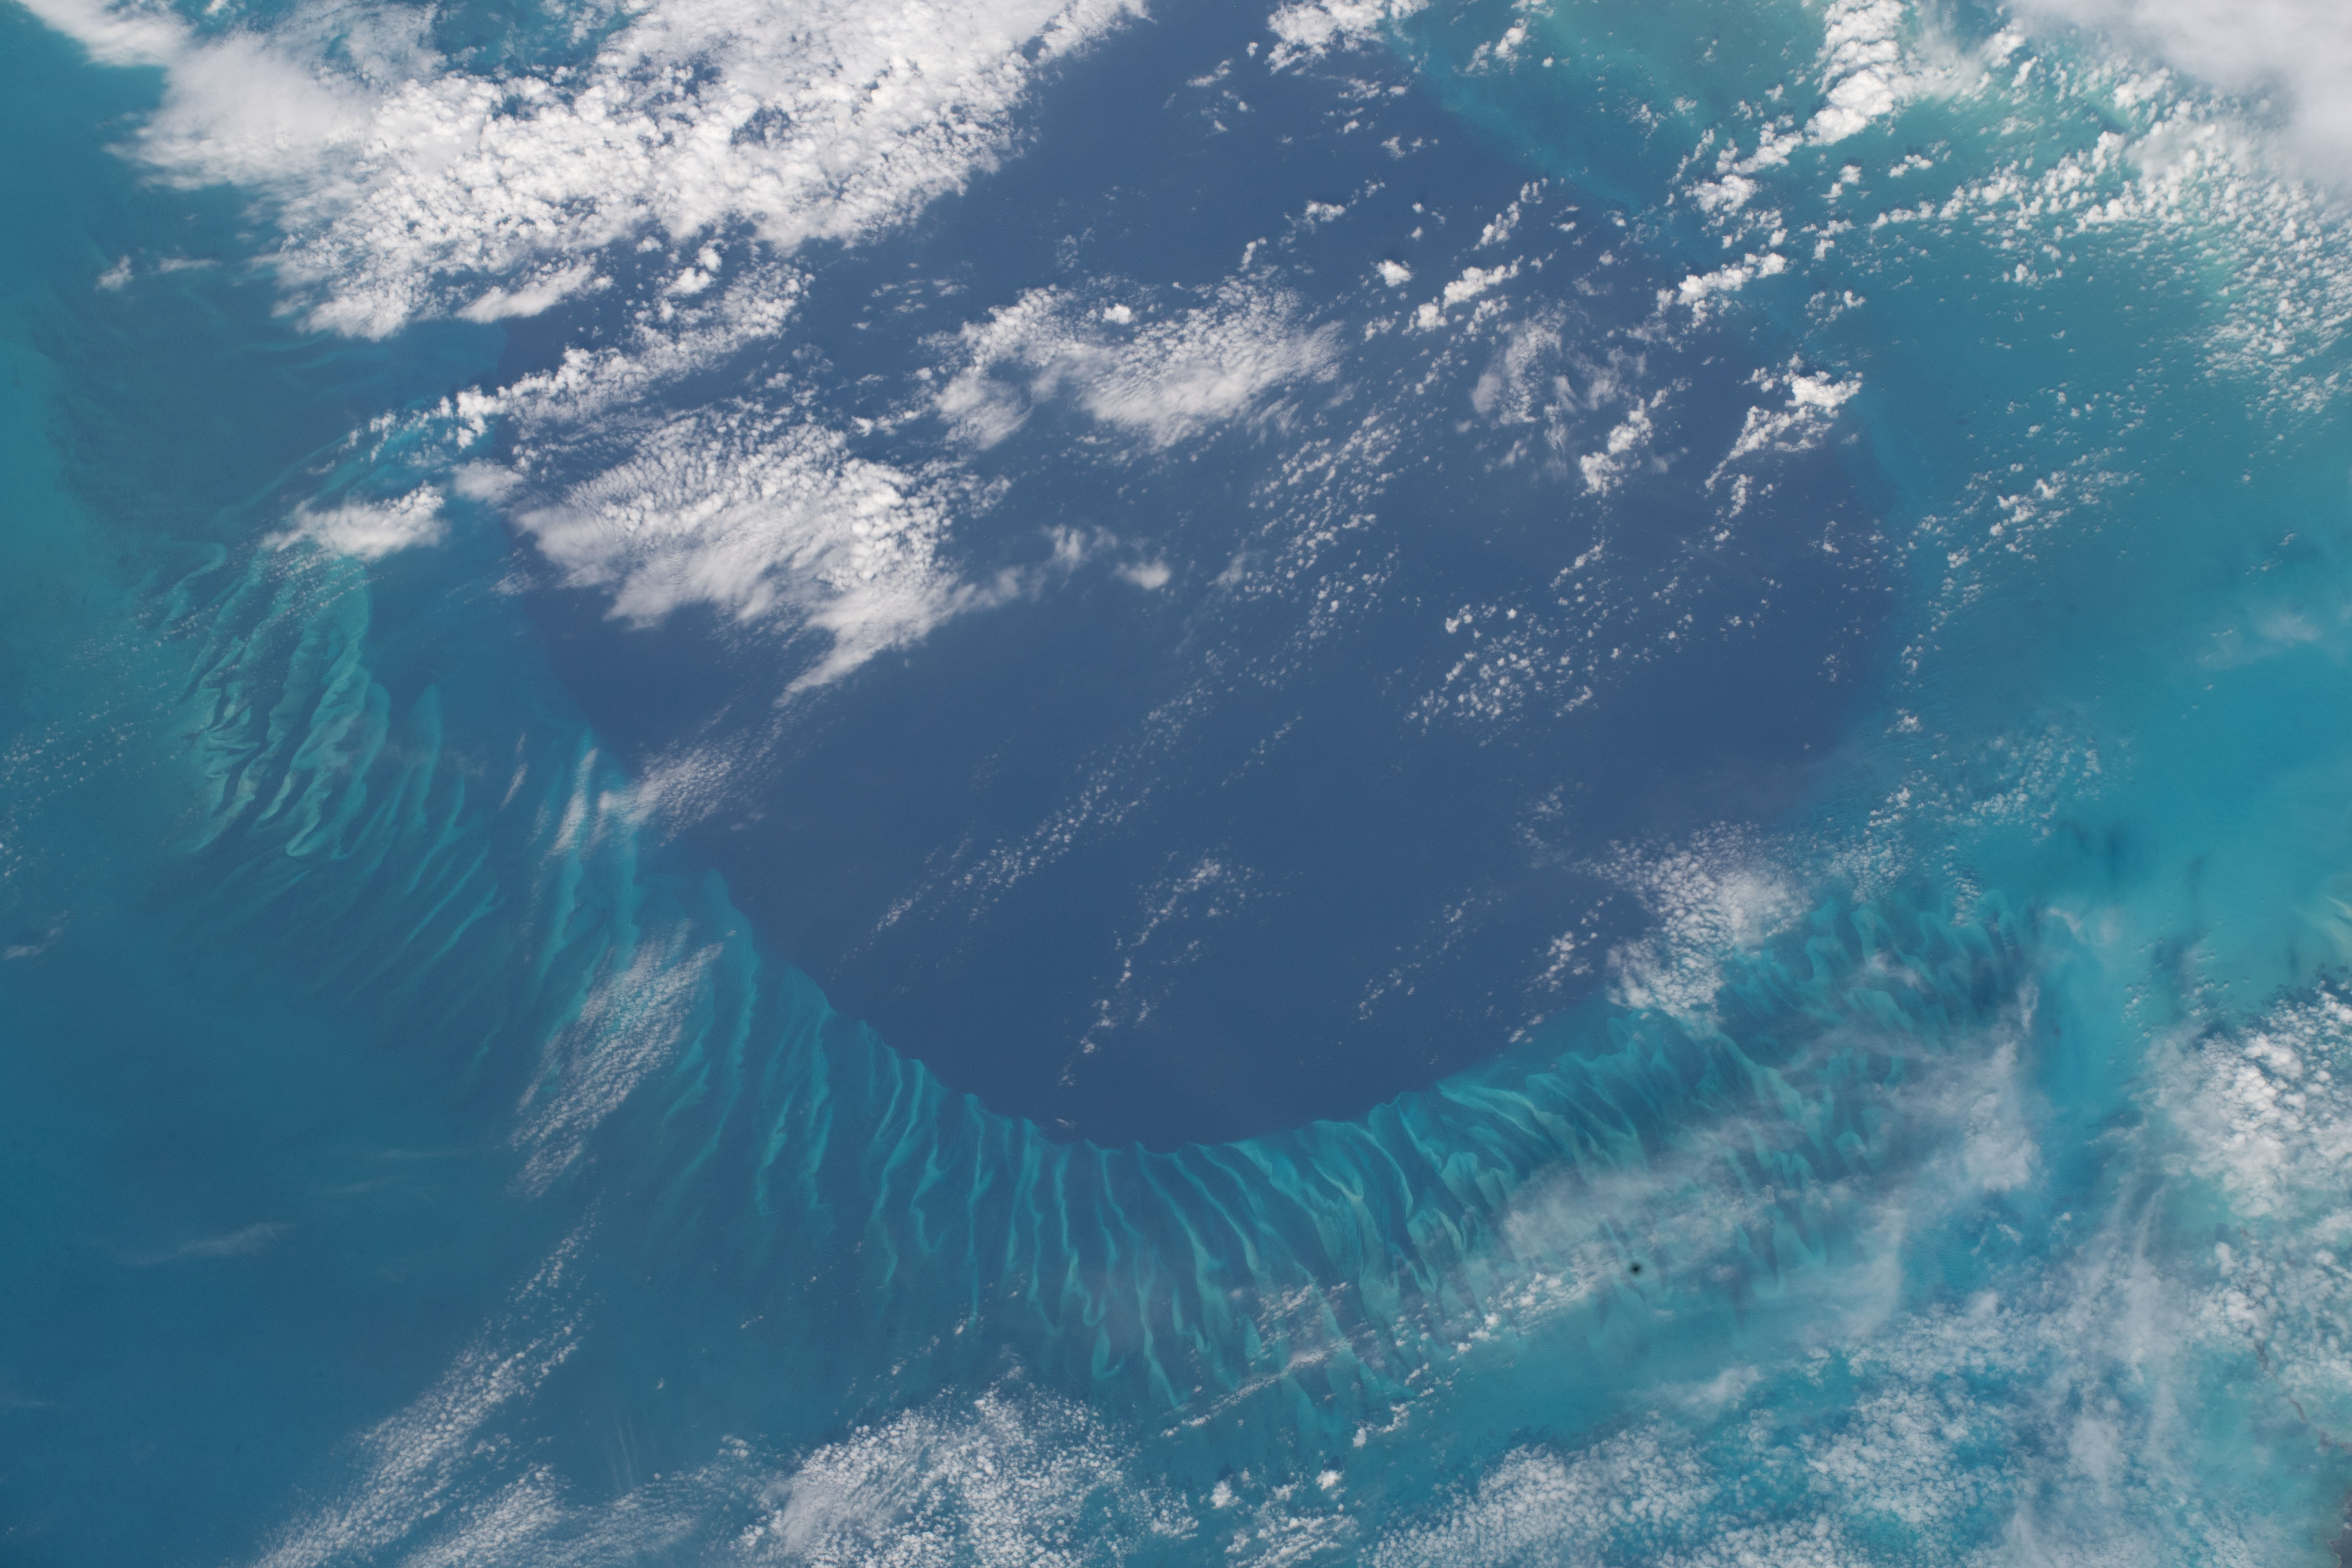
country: BAHAMAS
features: GULF OF MEXICO, WESTERN ATLANTIC
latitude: 23.6
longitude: -76.8
